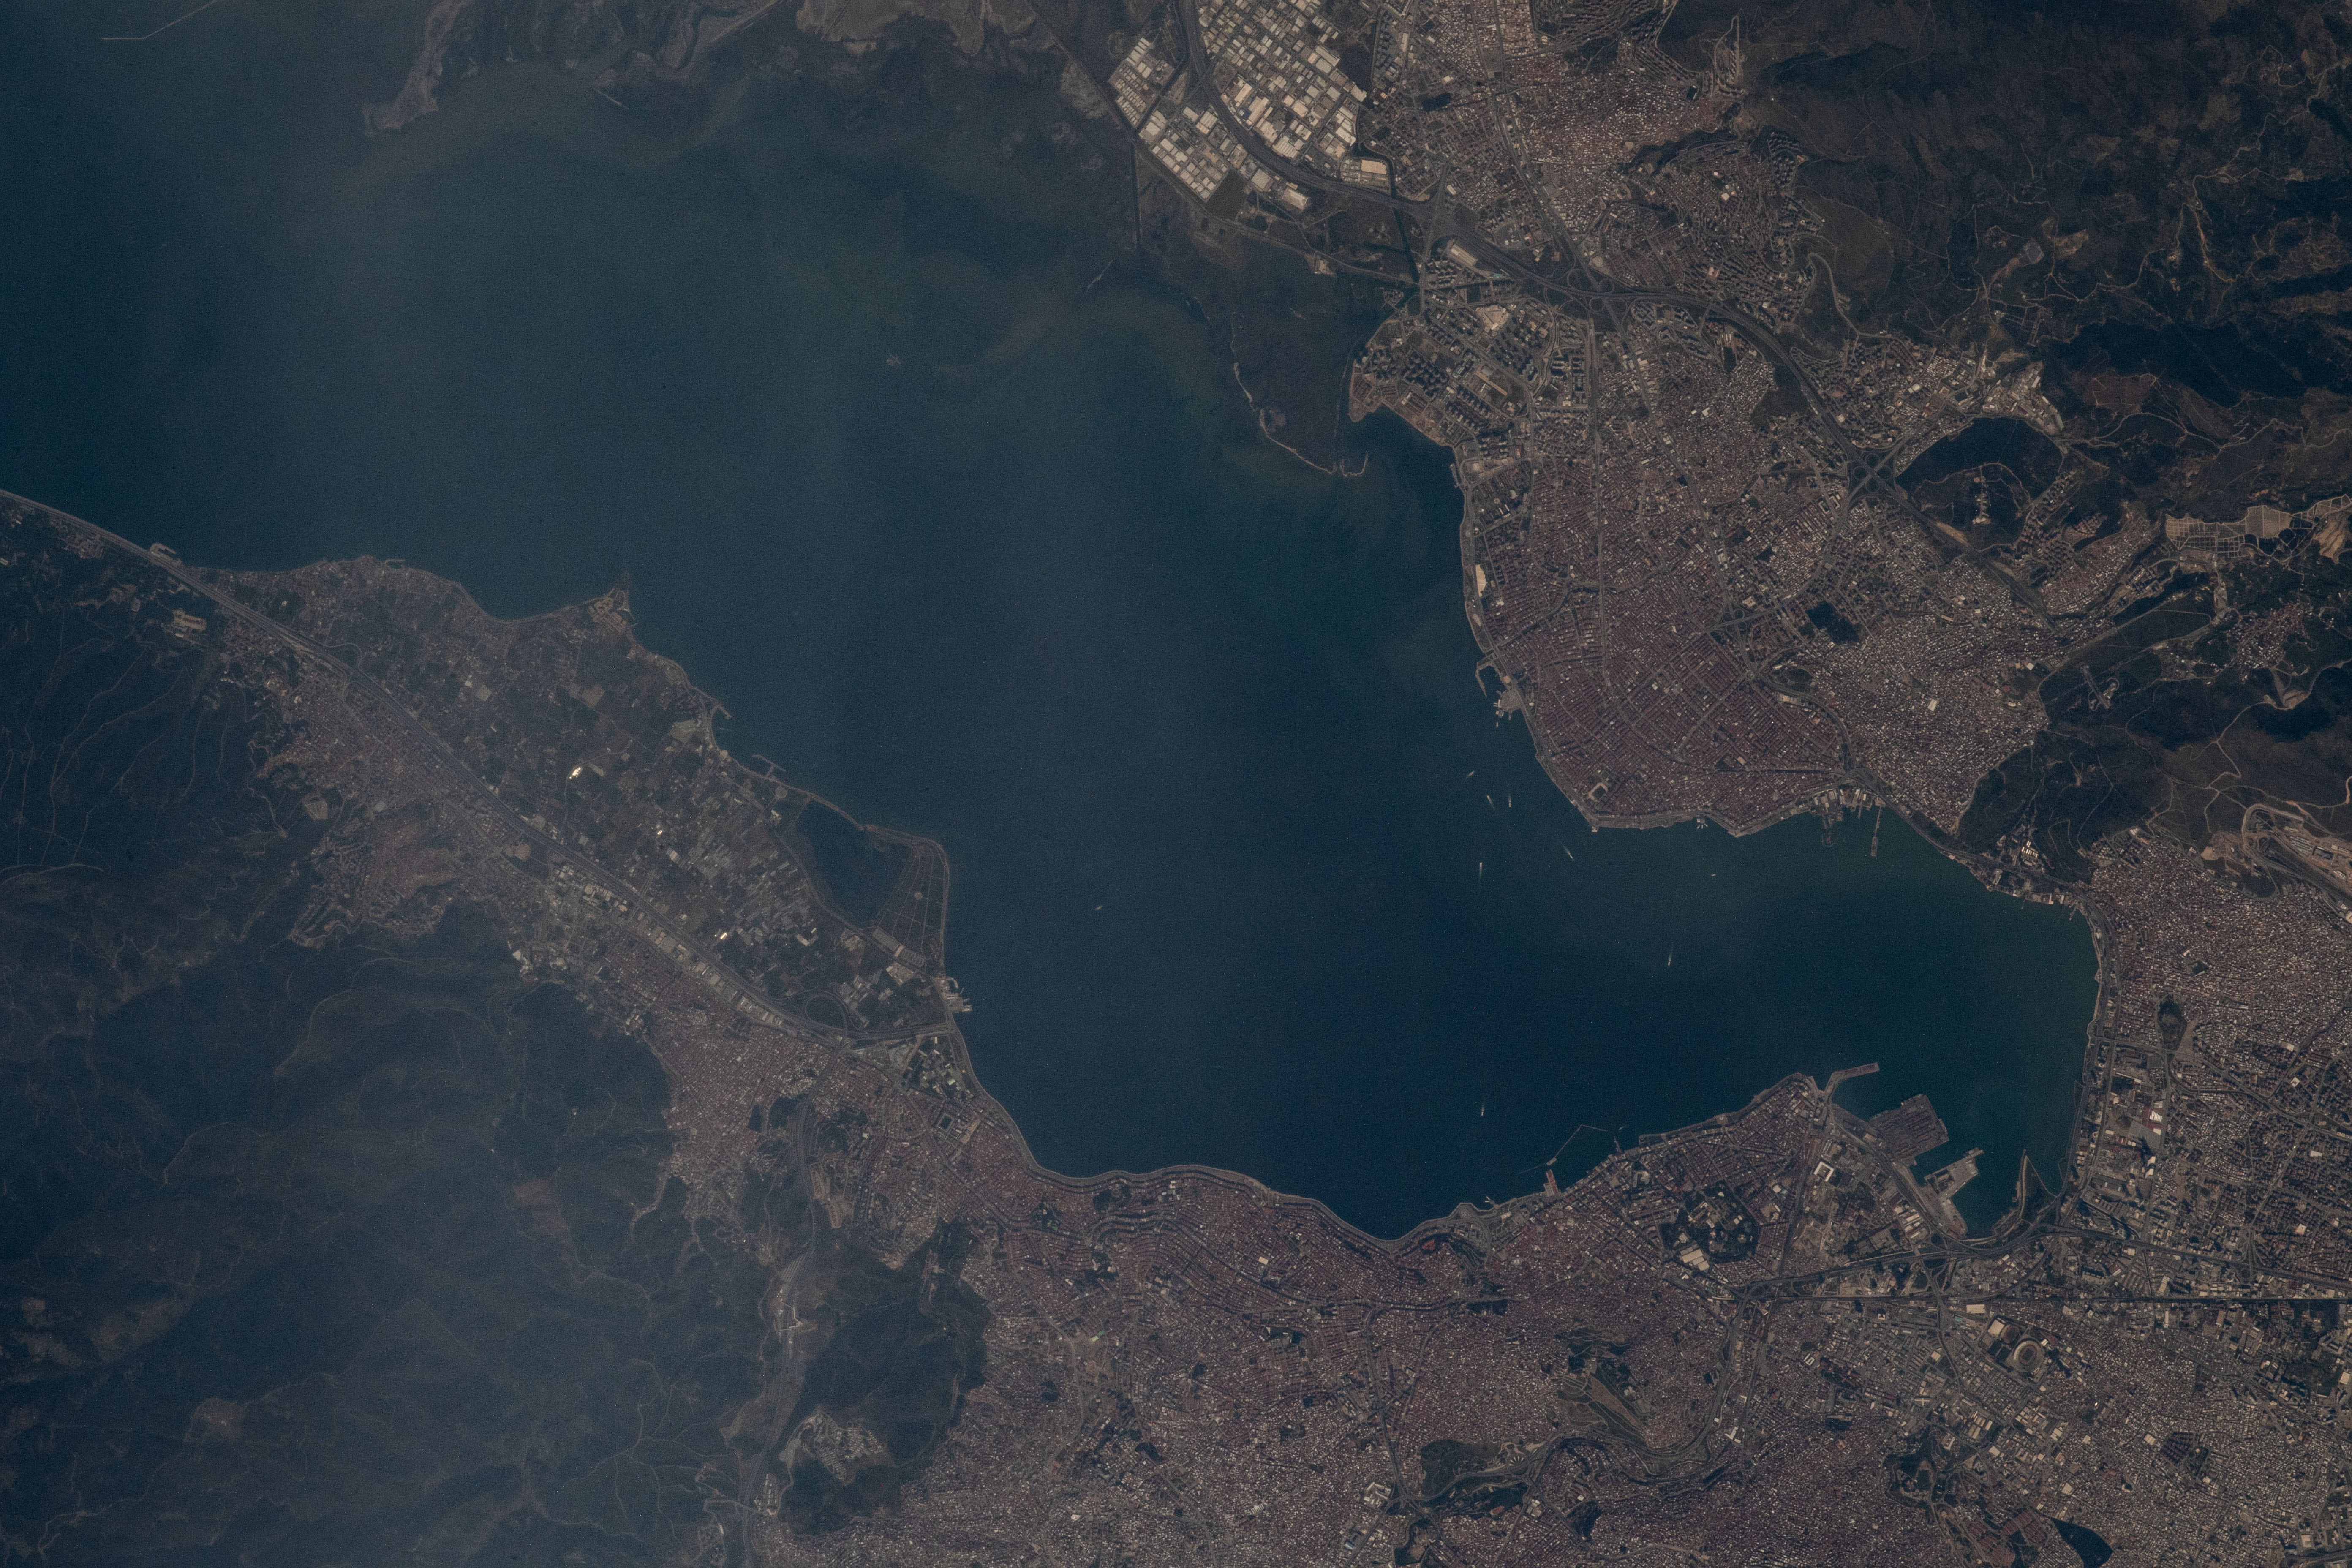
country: TURKEY
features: IZMIR TICARET ODASI HATIRA ORMANI, NASRETTIN HOCA PARKI
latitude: 38.4
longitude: 27.1
